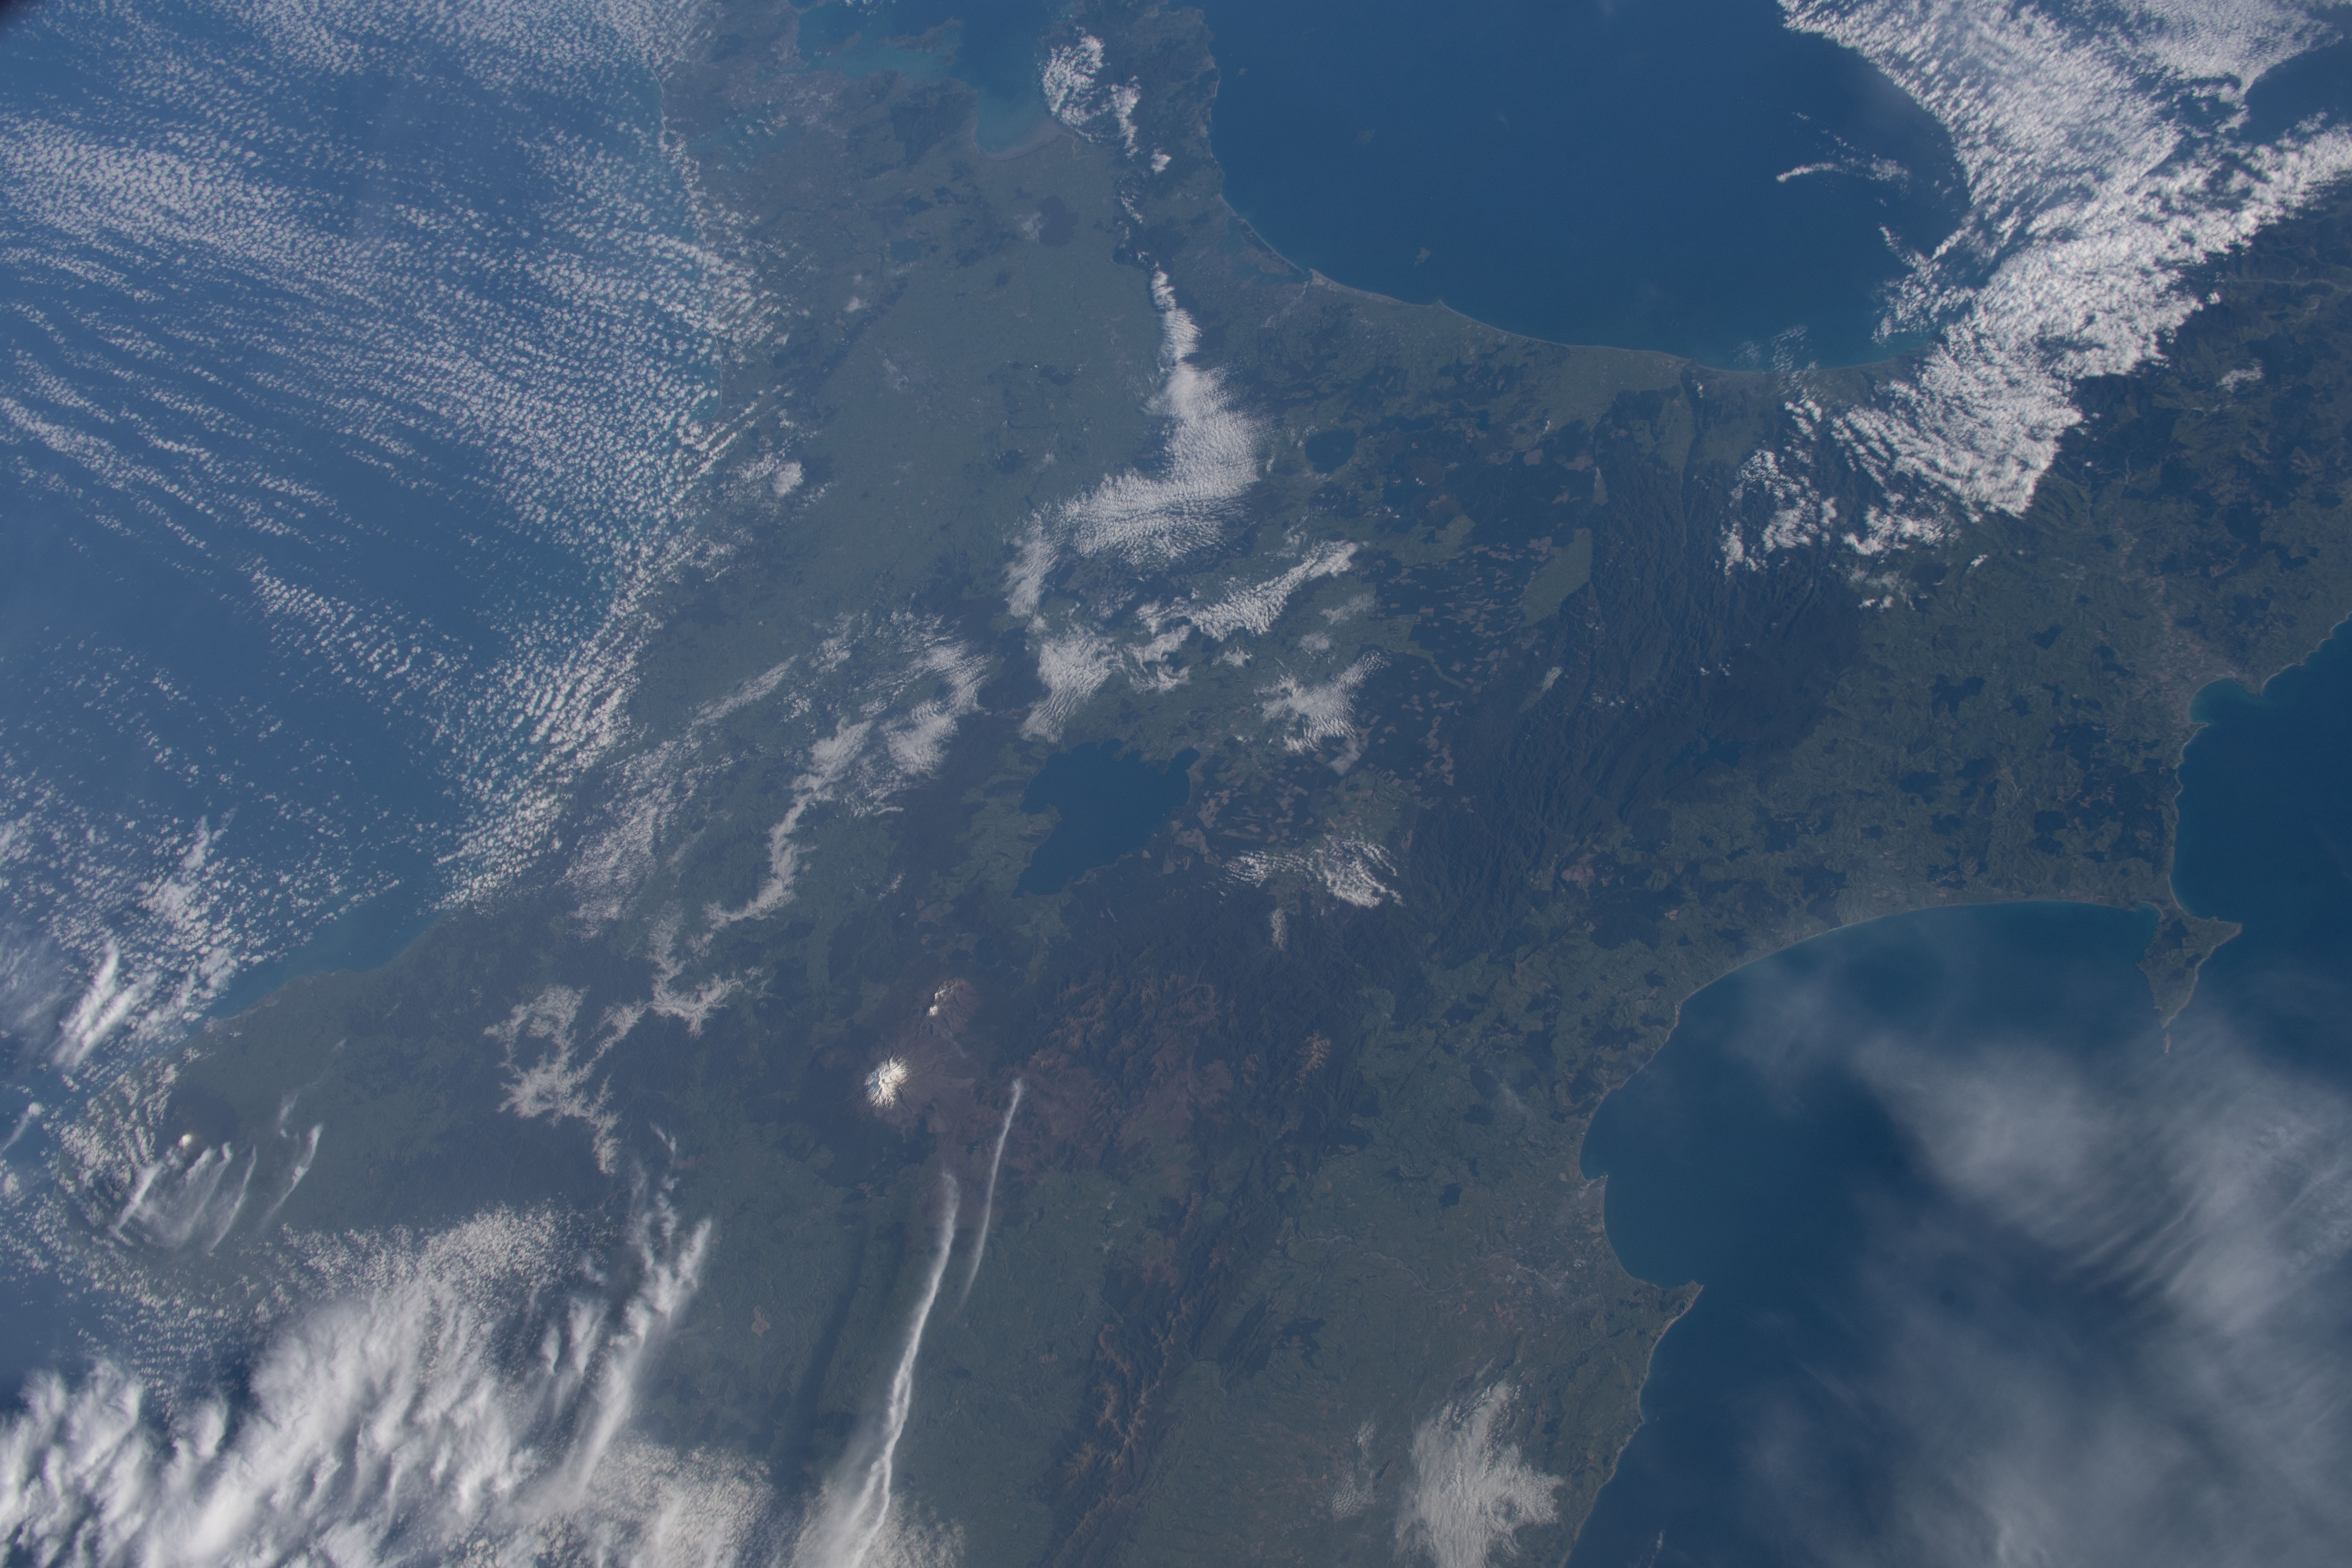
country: NEW ZEALAND-NI
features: NORTH ISLAND, BAY OF PLENTY, HAWKE'S BAY, UREWERA NATIONAL PARK
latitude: -39.0
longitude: 176.0
